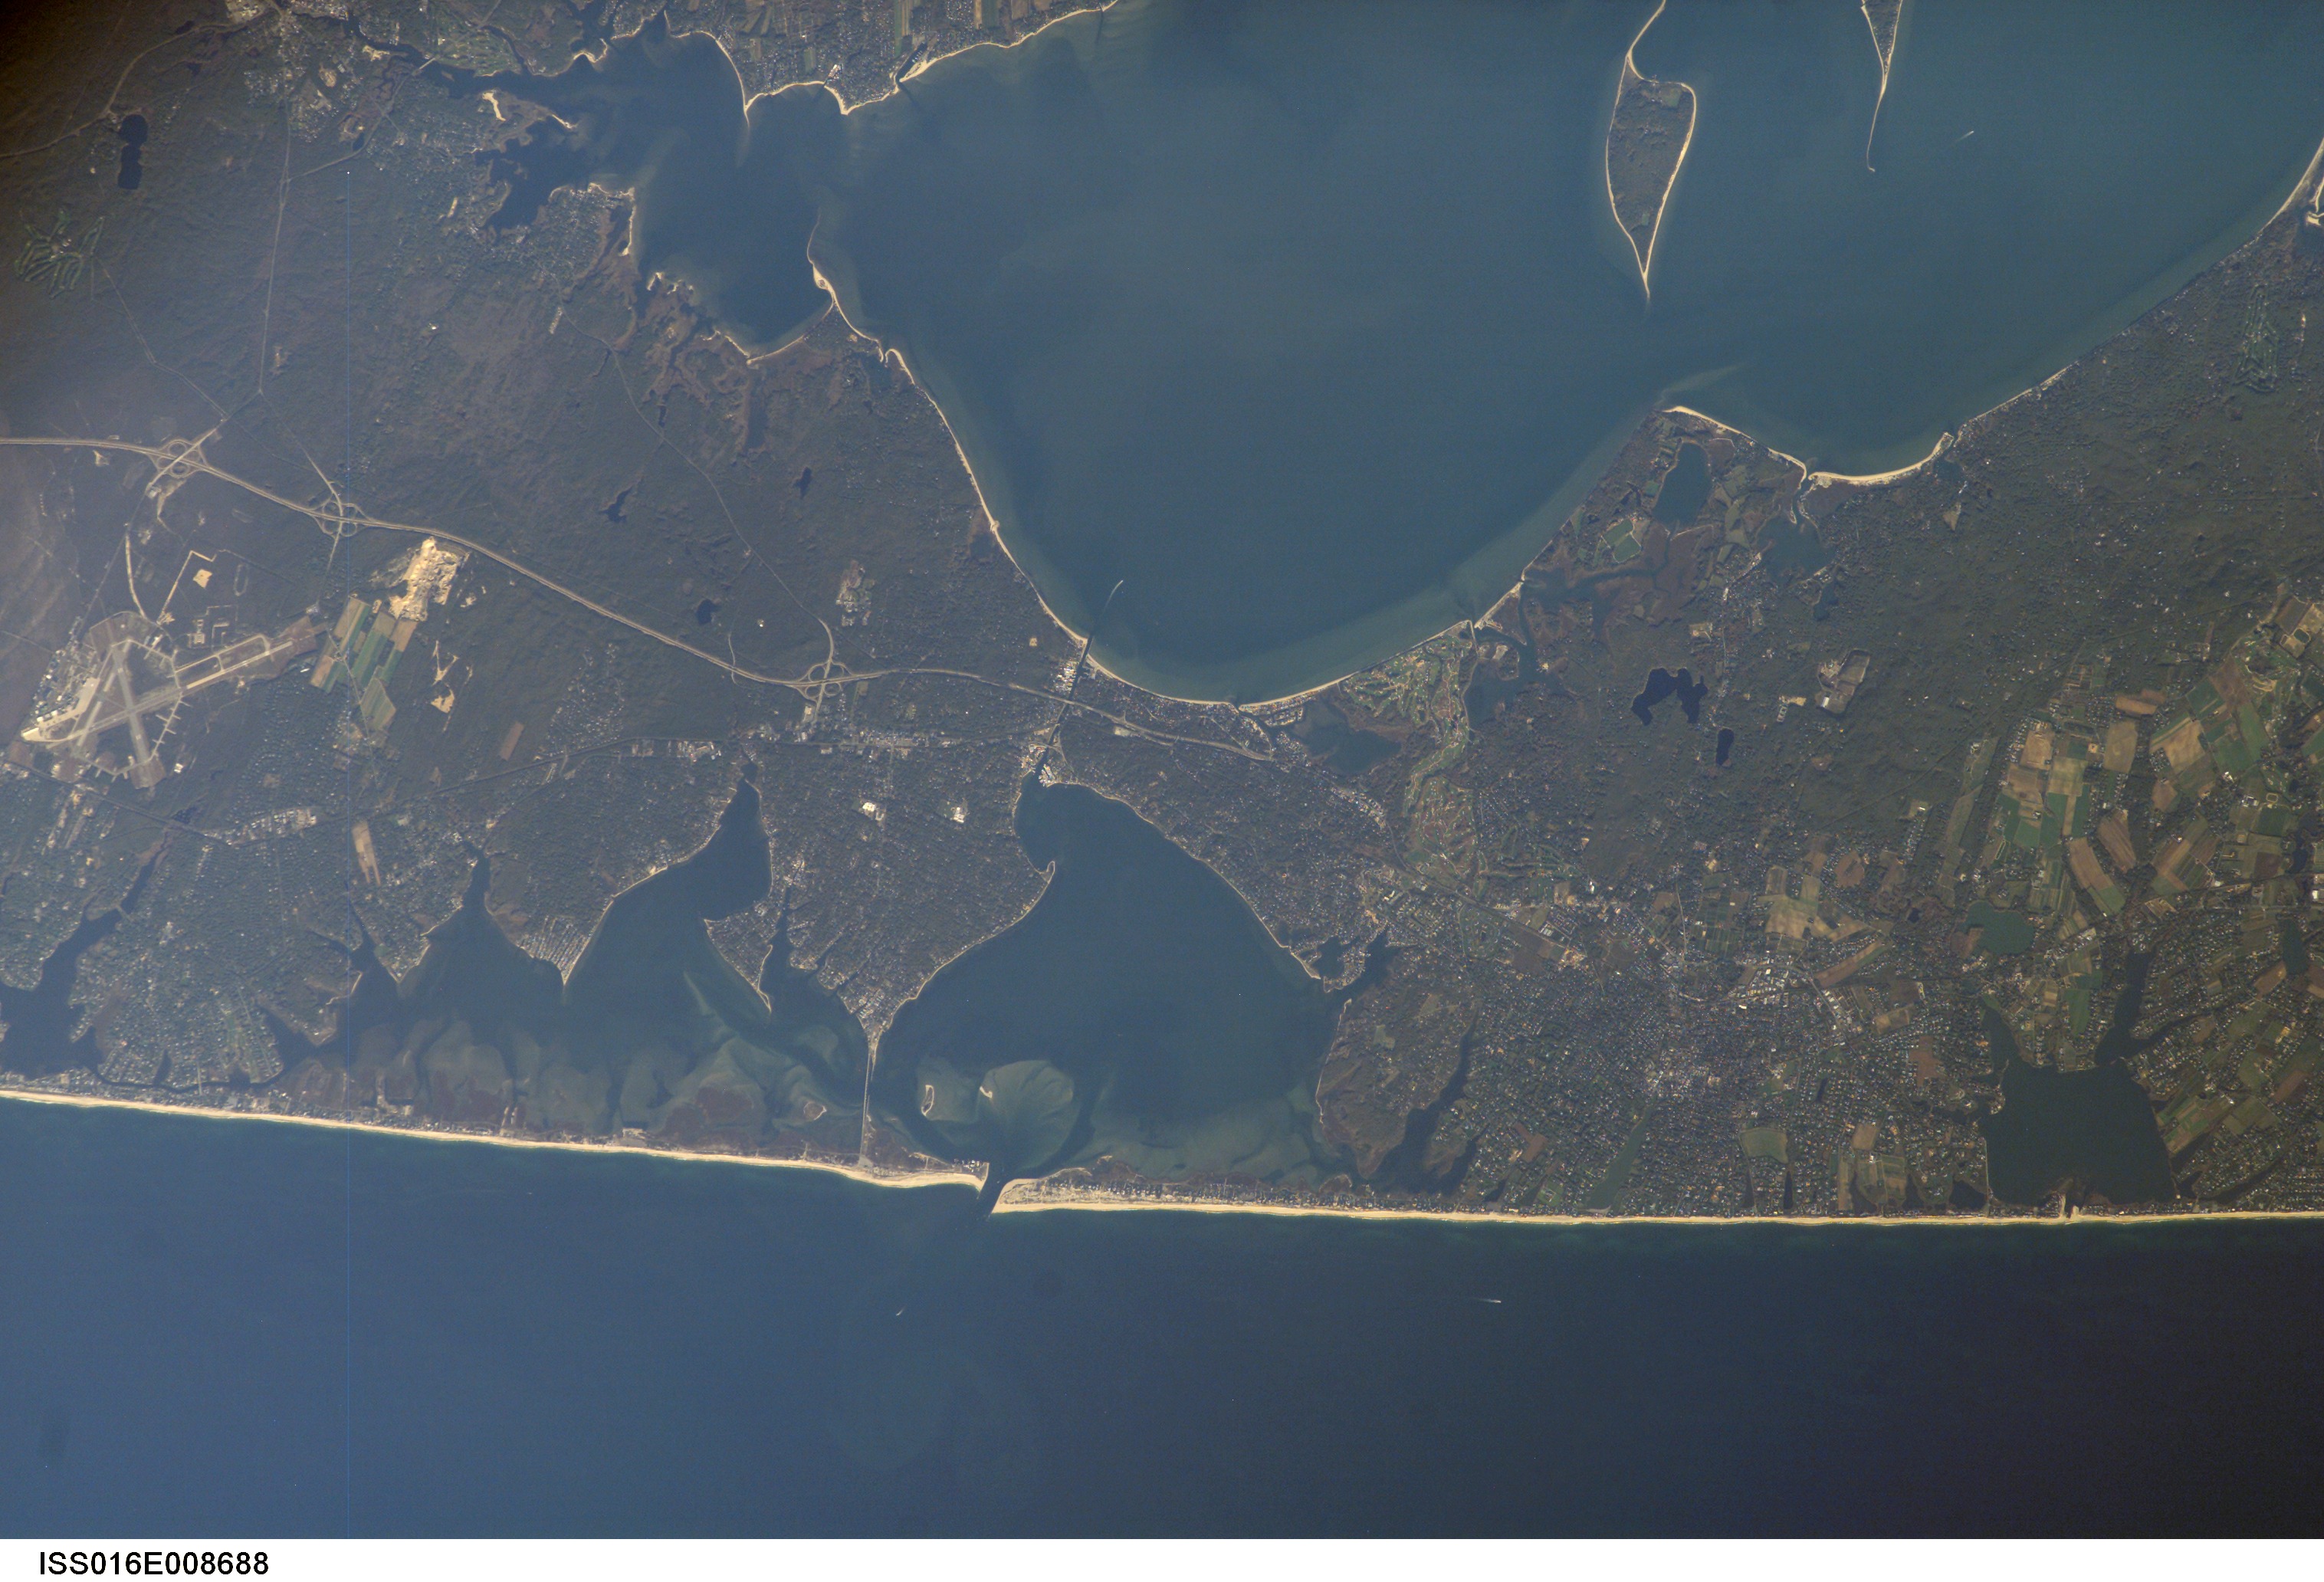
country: USA-NEW YORK
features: SOUTHAMPTON, PECONIC BAY
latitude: 40.9
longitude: -72.5
